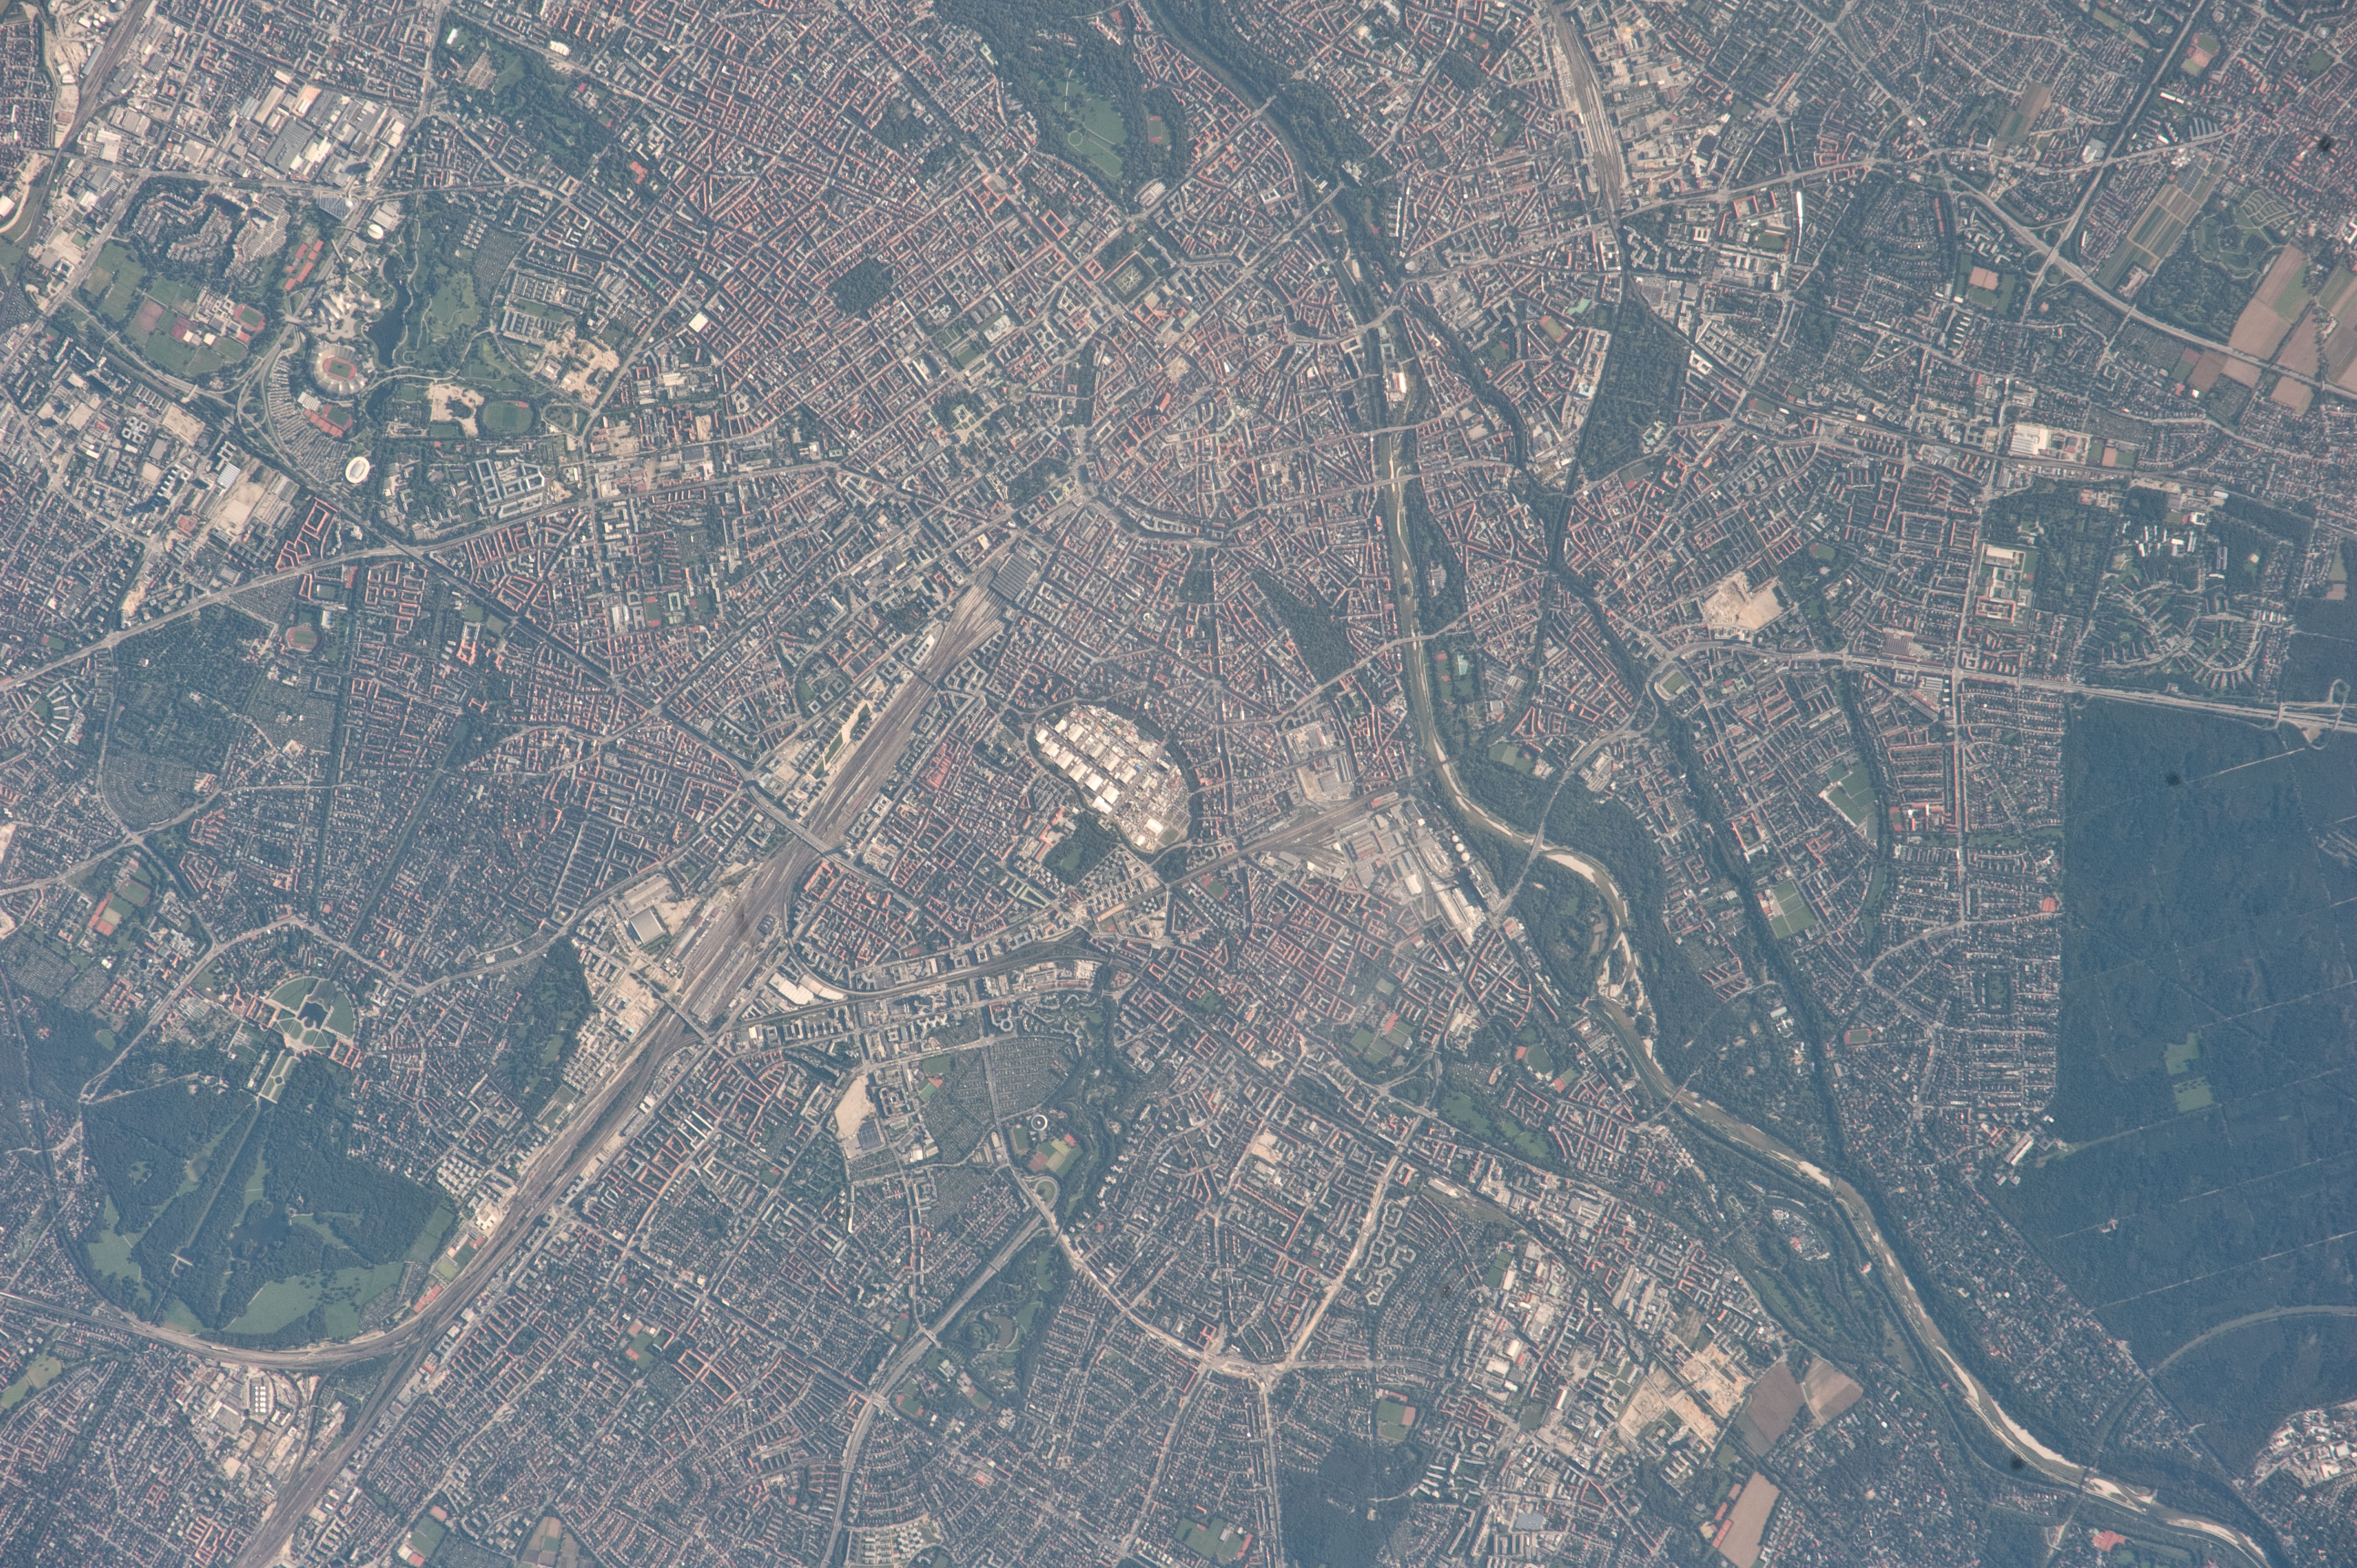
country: GERMANY
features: THERESIENWIESE, OKTOBERFEST SITE, CENTRAL MUNICH, ISAR R., NYMPHENBURG
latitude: 48.1
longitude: 11.6
